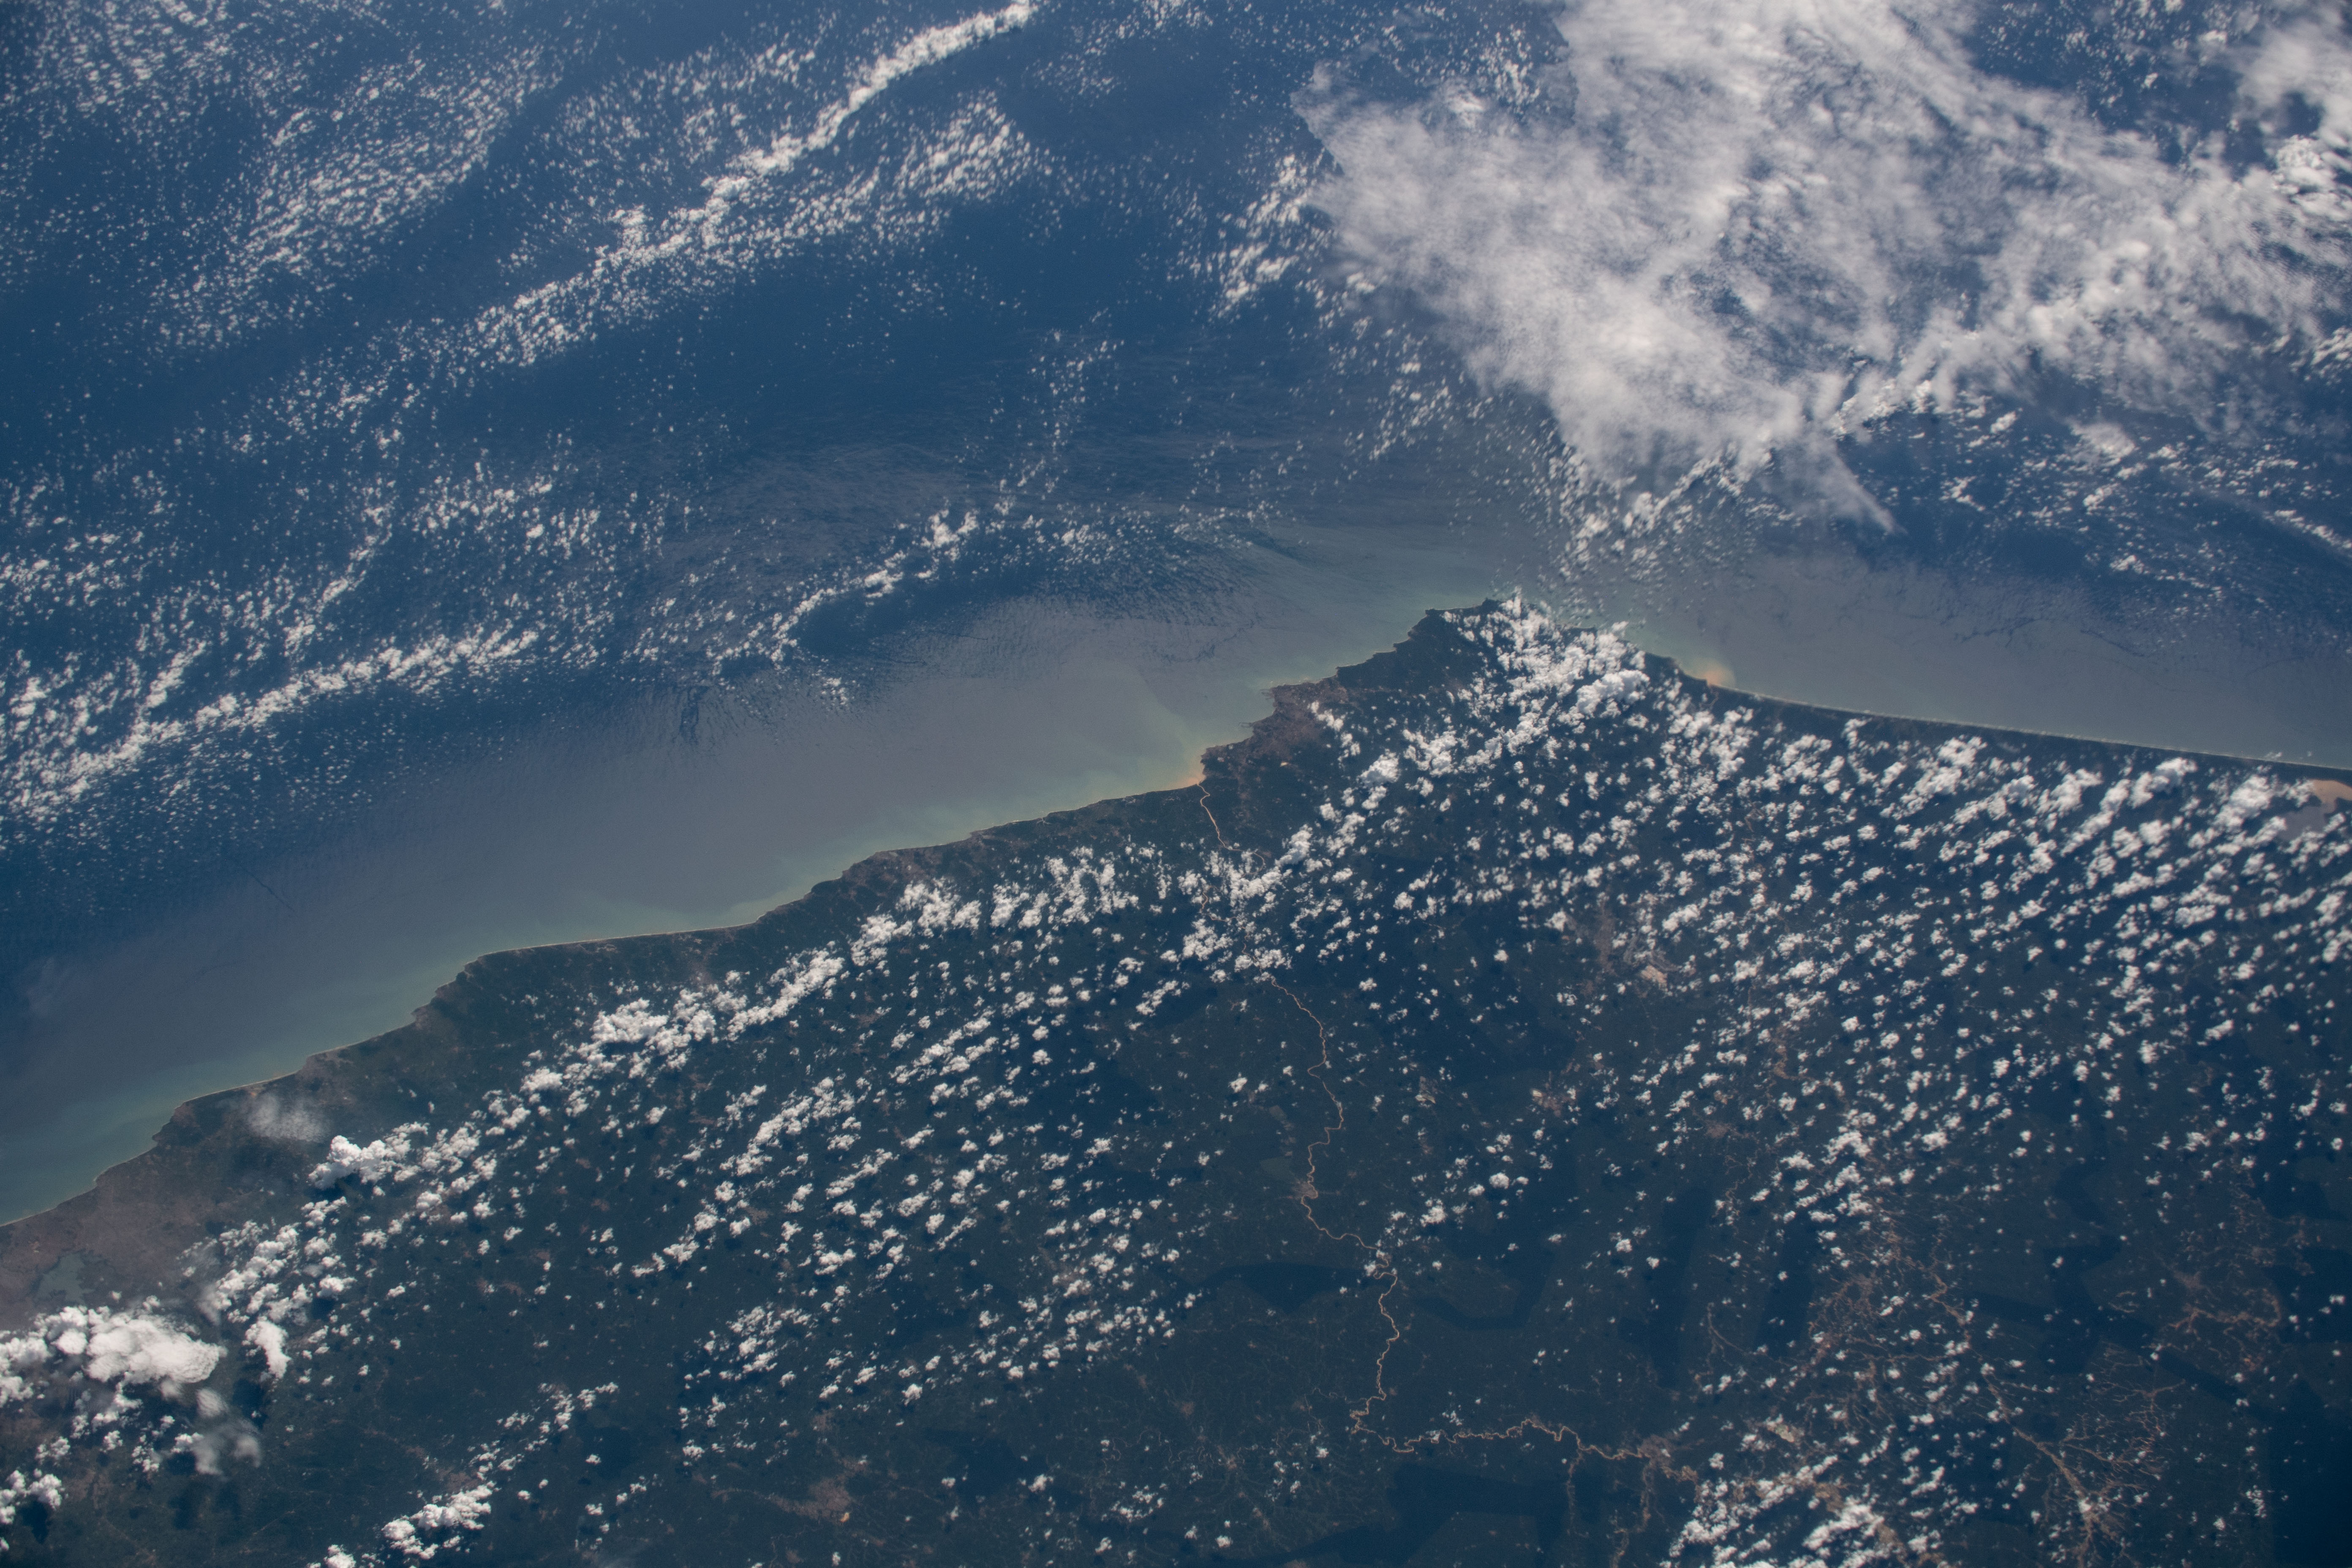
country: GHANA
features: WESTERN, CENTRAL, CAPE COAST
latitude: 5.0
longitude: -2.0
